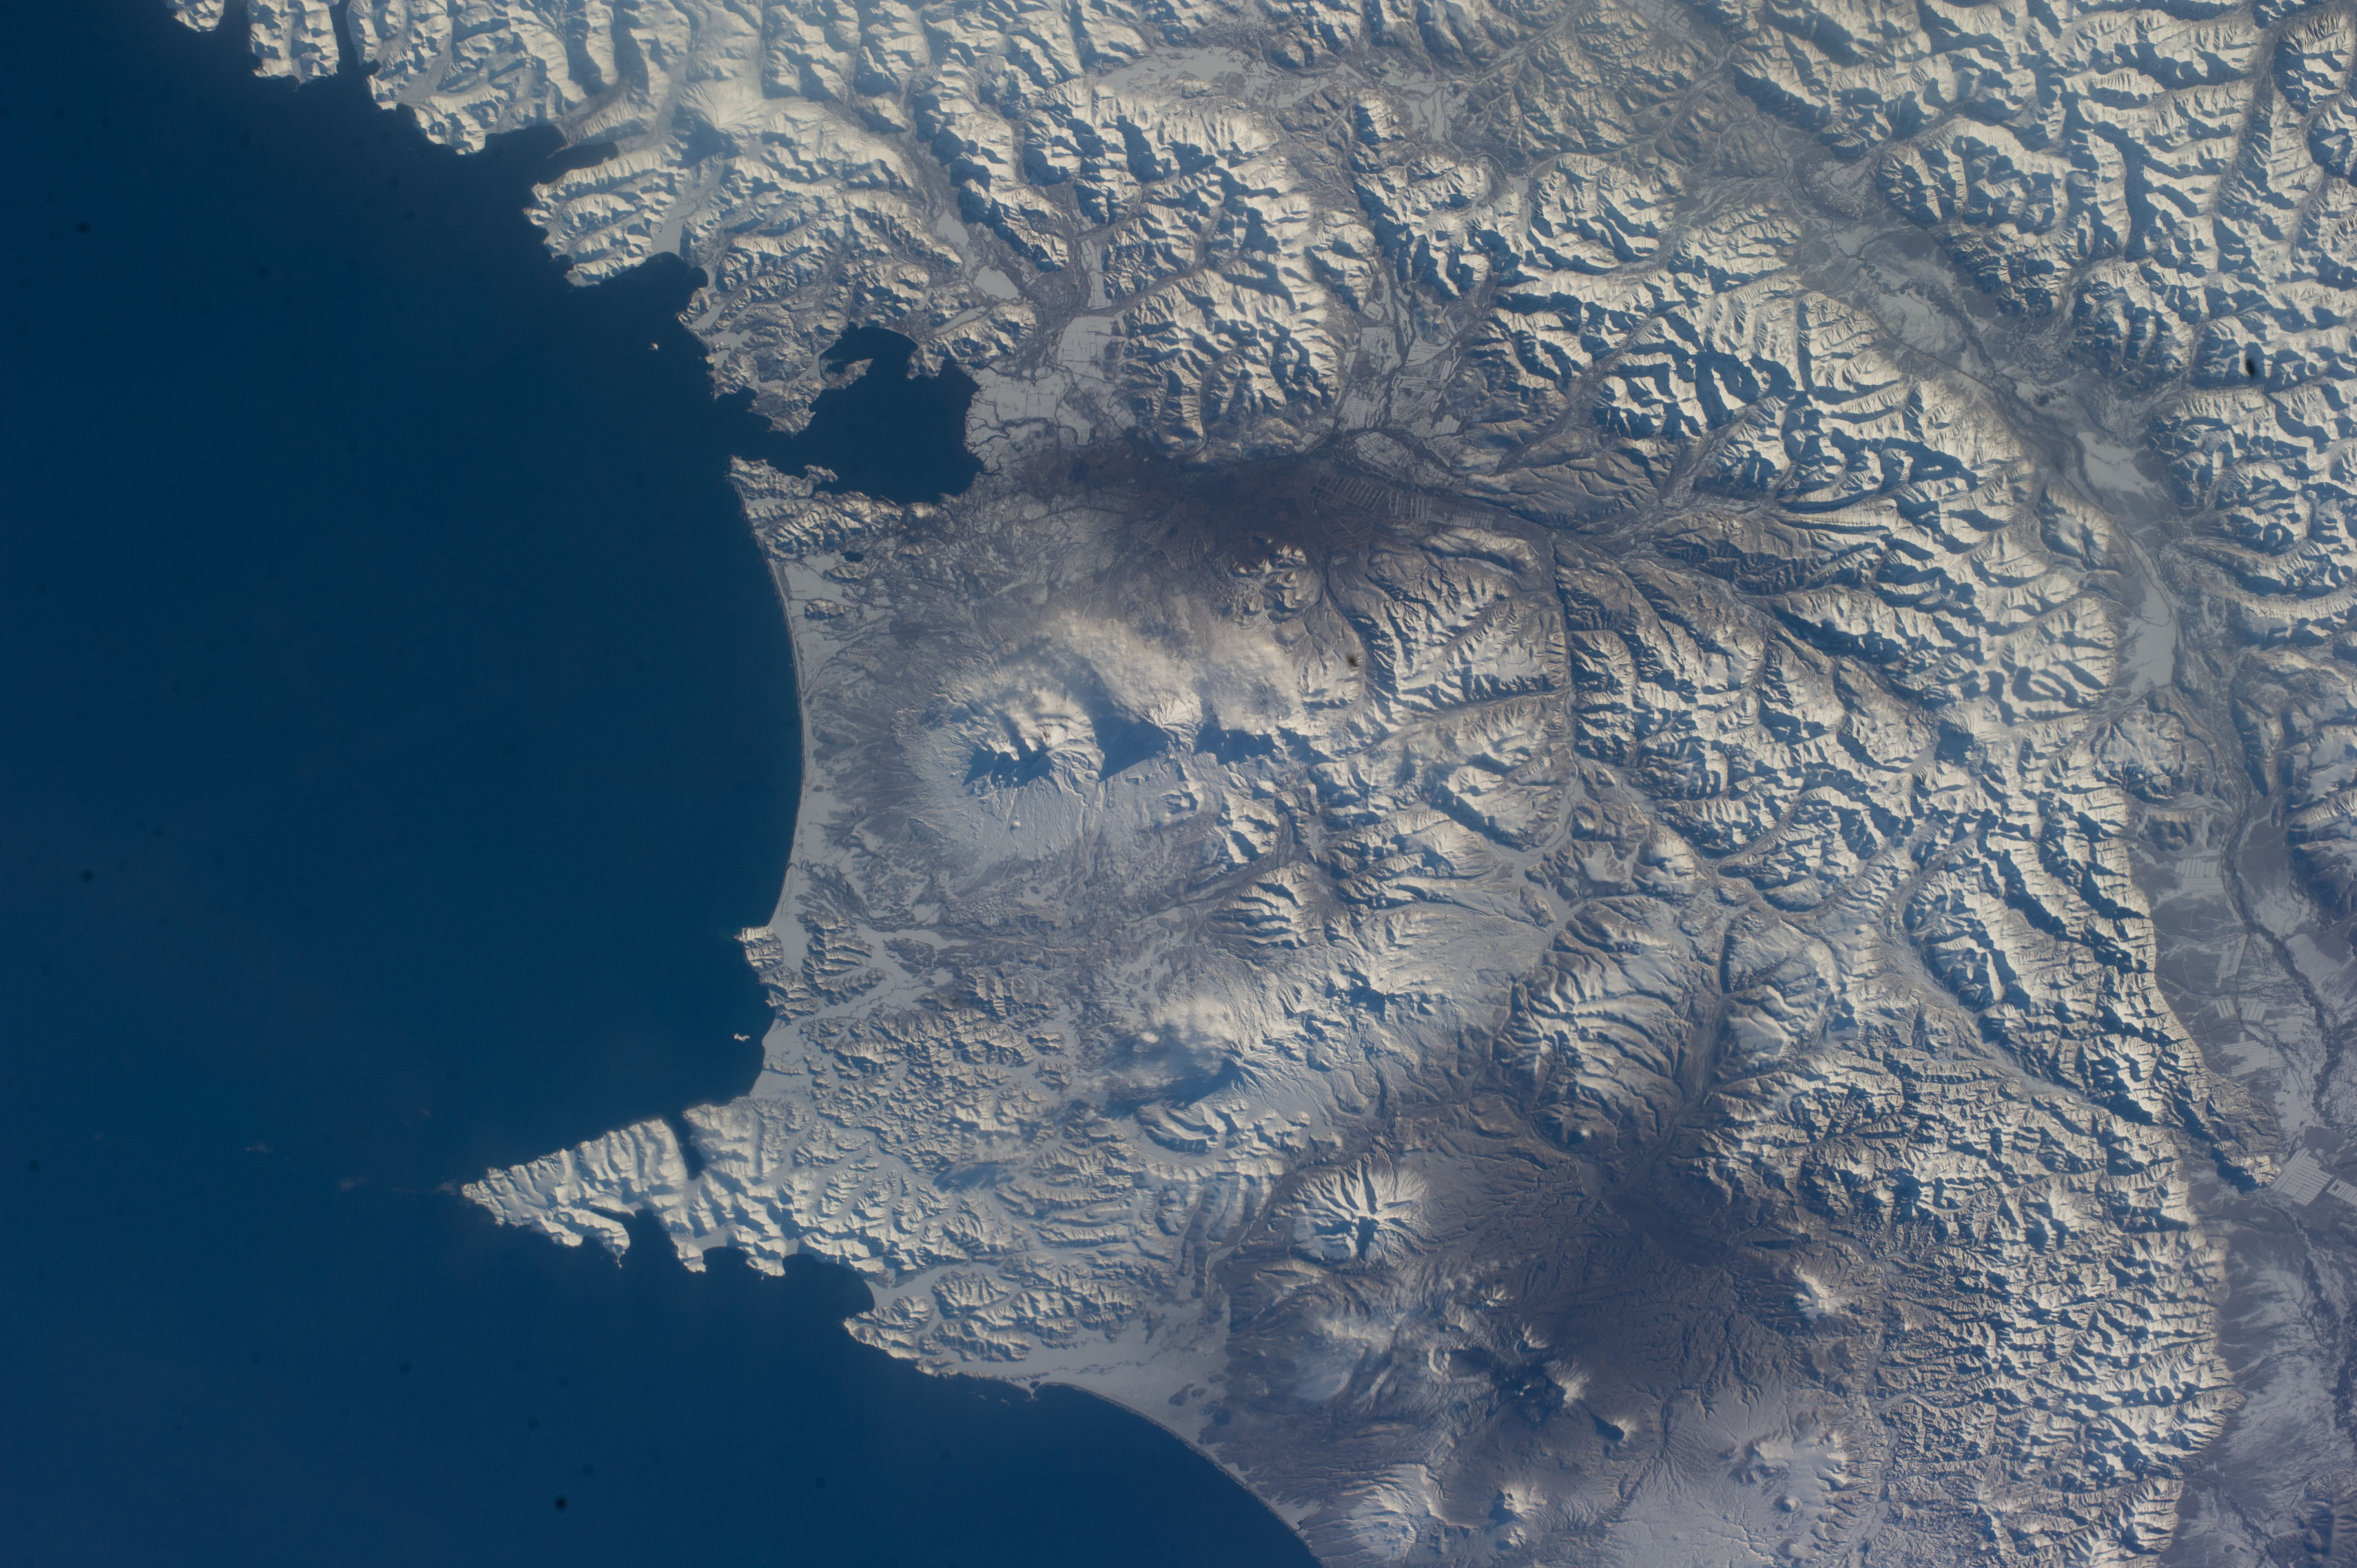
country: RUSSIAN_FEDERATION
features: COAST, KAMCHATKA PENINSULA, AVACHINSKY VOLCANO, KORYAKSKY VOLCANO, VILYUCHIK, ZHUPANOVSKY VOLCANO
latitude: 53.3
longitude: 158.8
